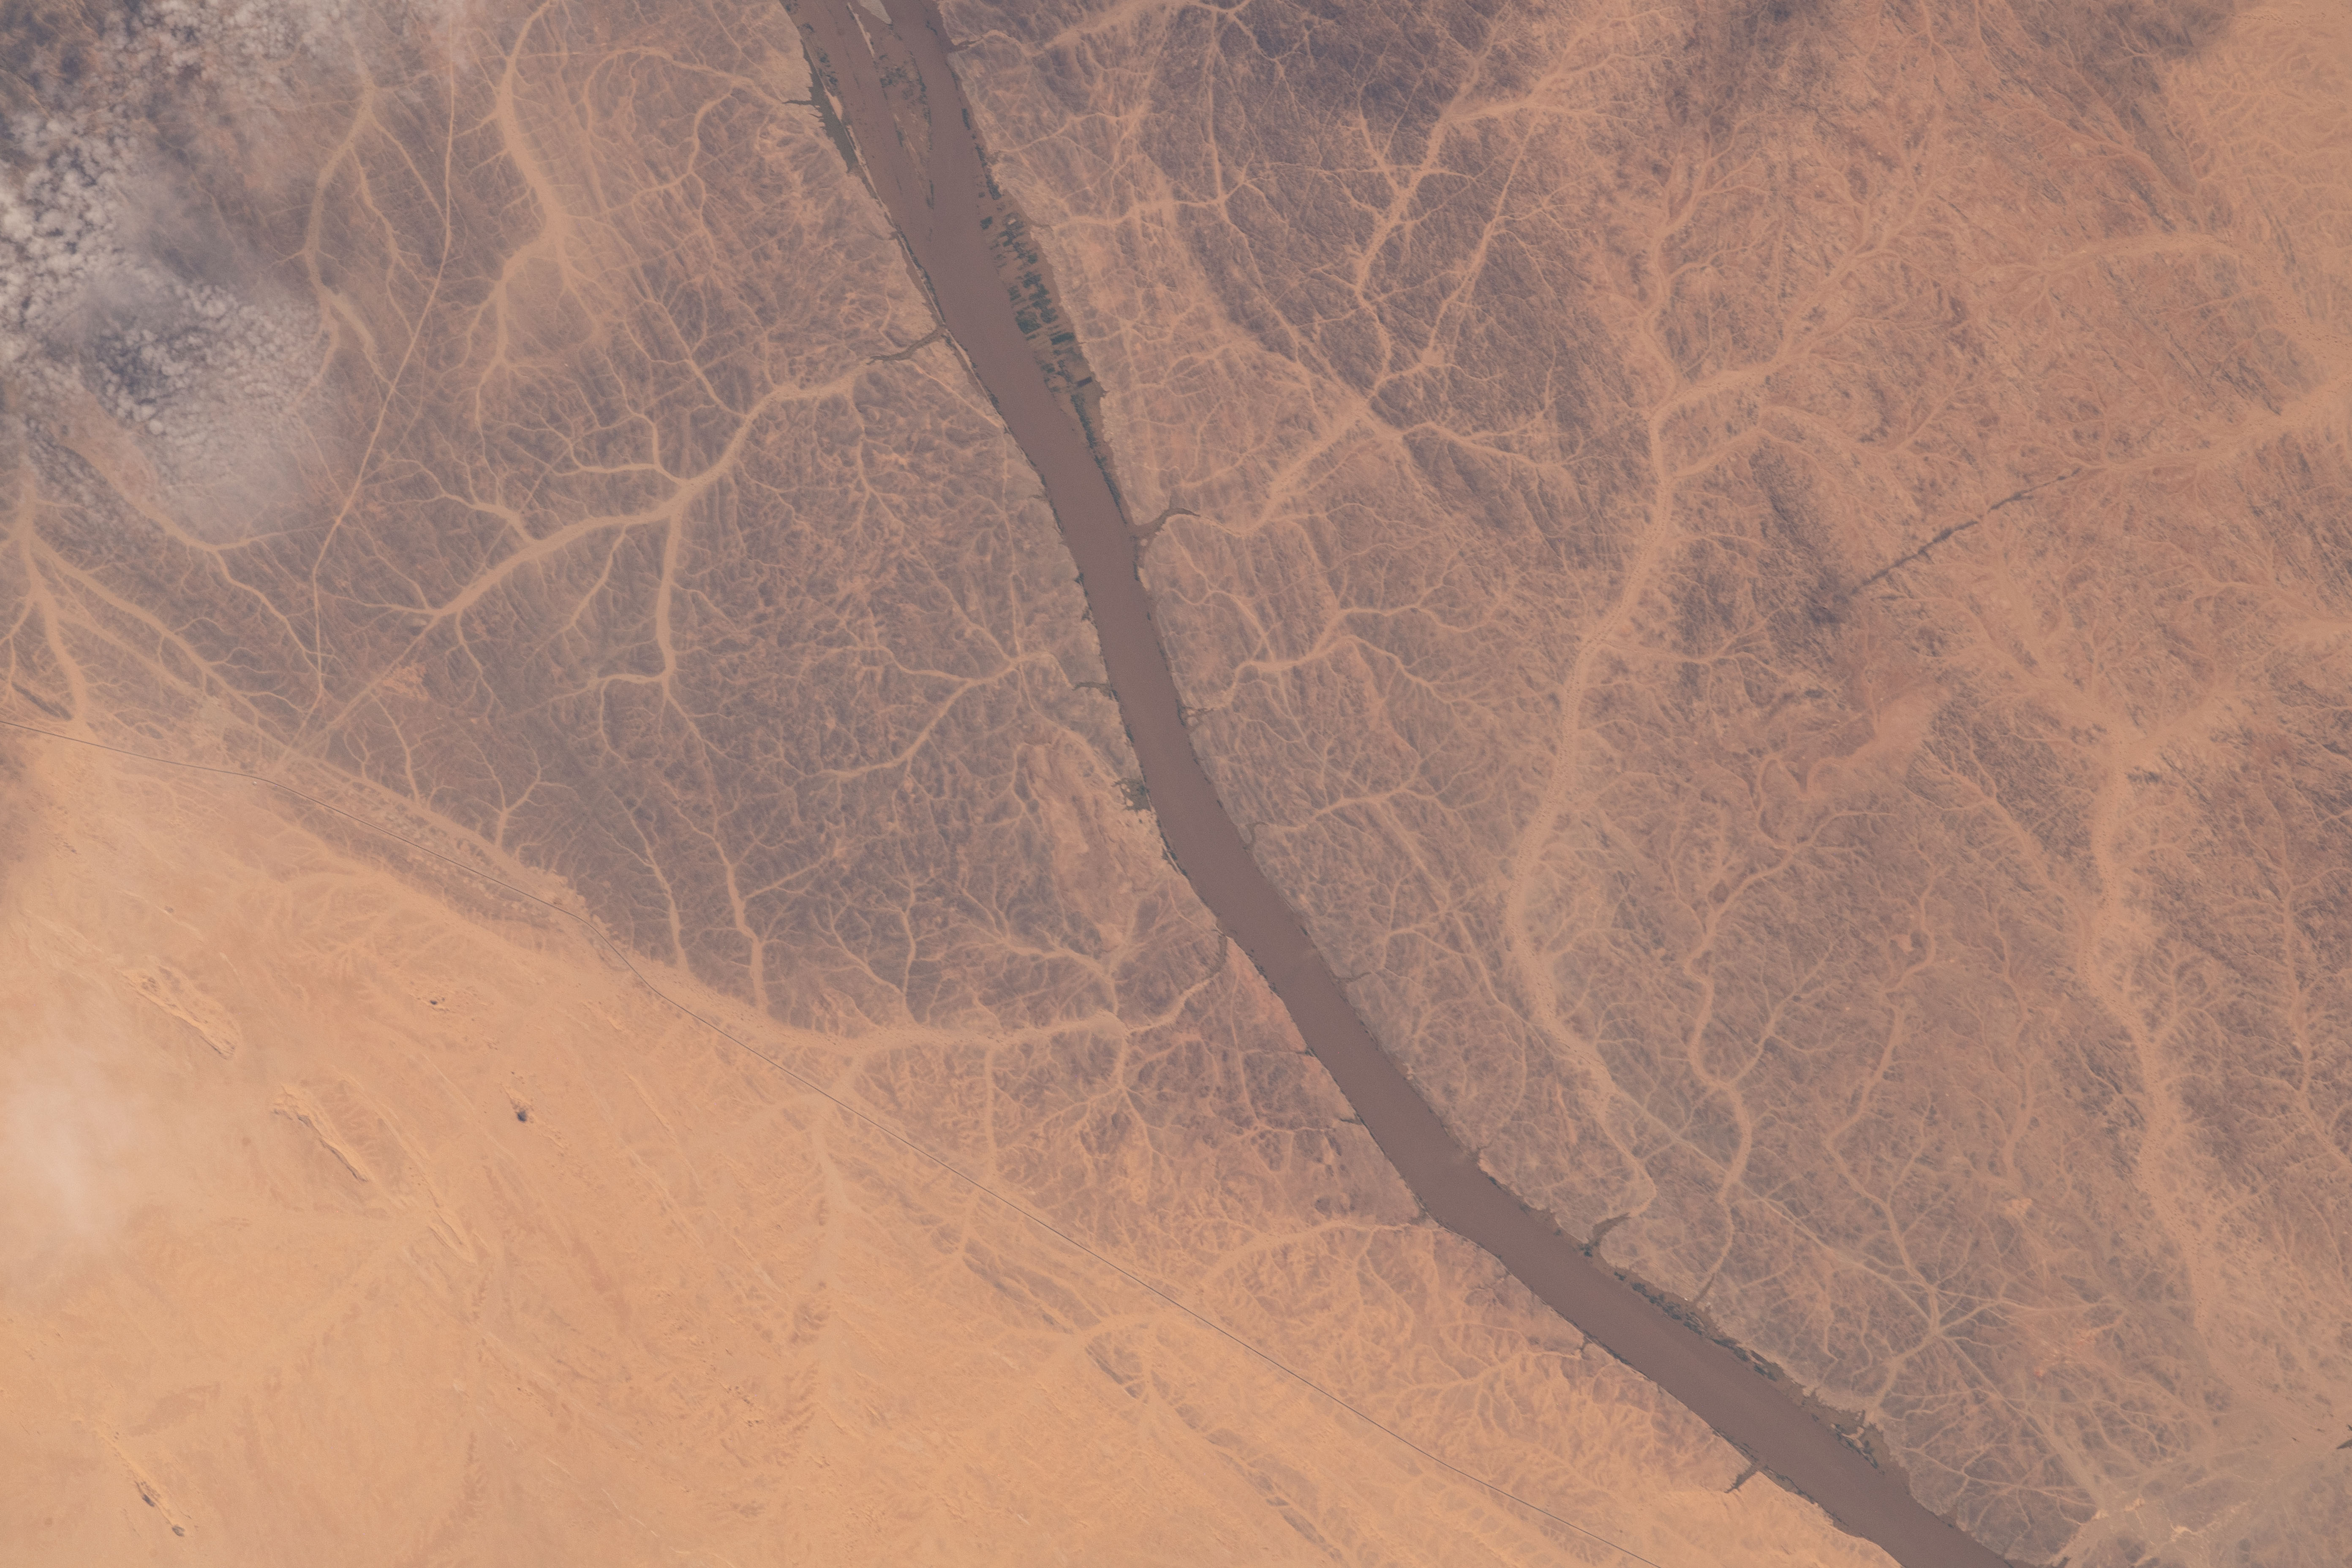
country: SUDAN
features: NILE RIVER, FLOODING, AL KARABAH
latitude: 18.6
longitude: 33.7
